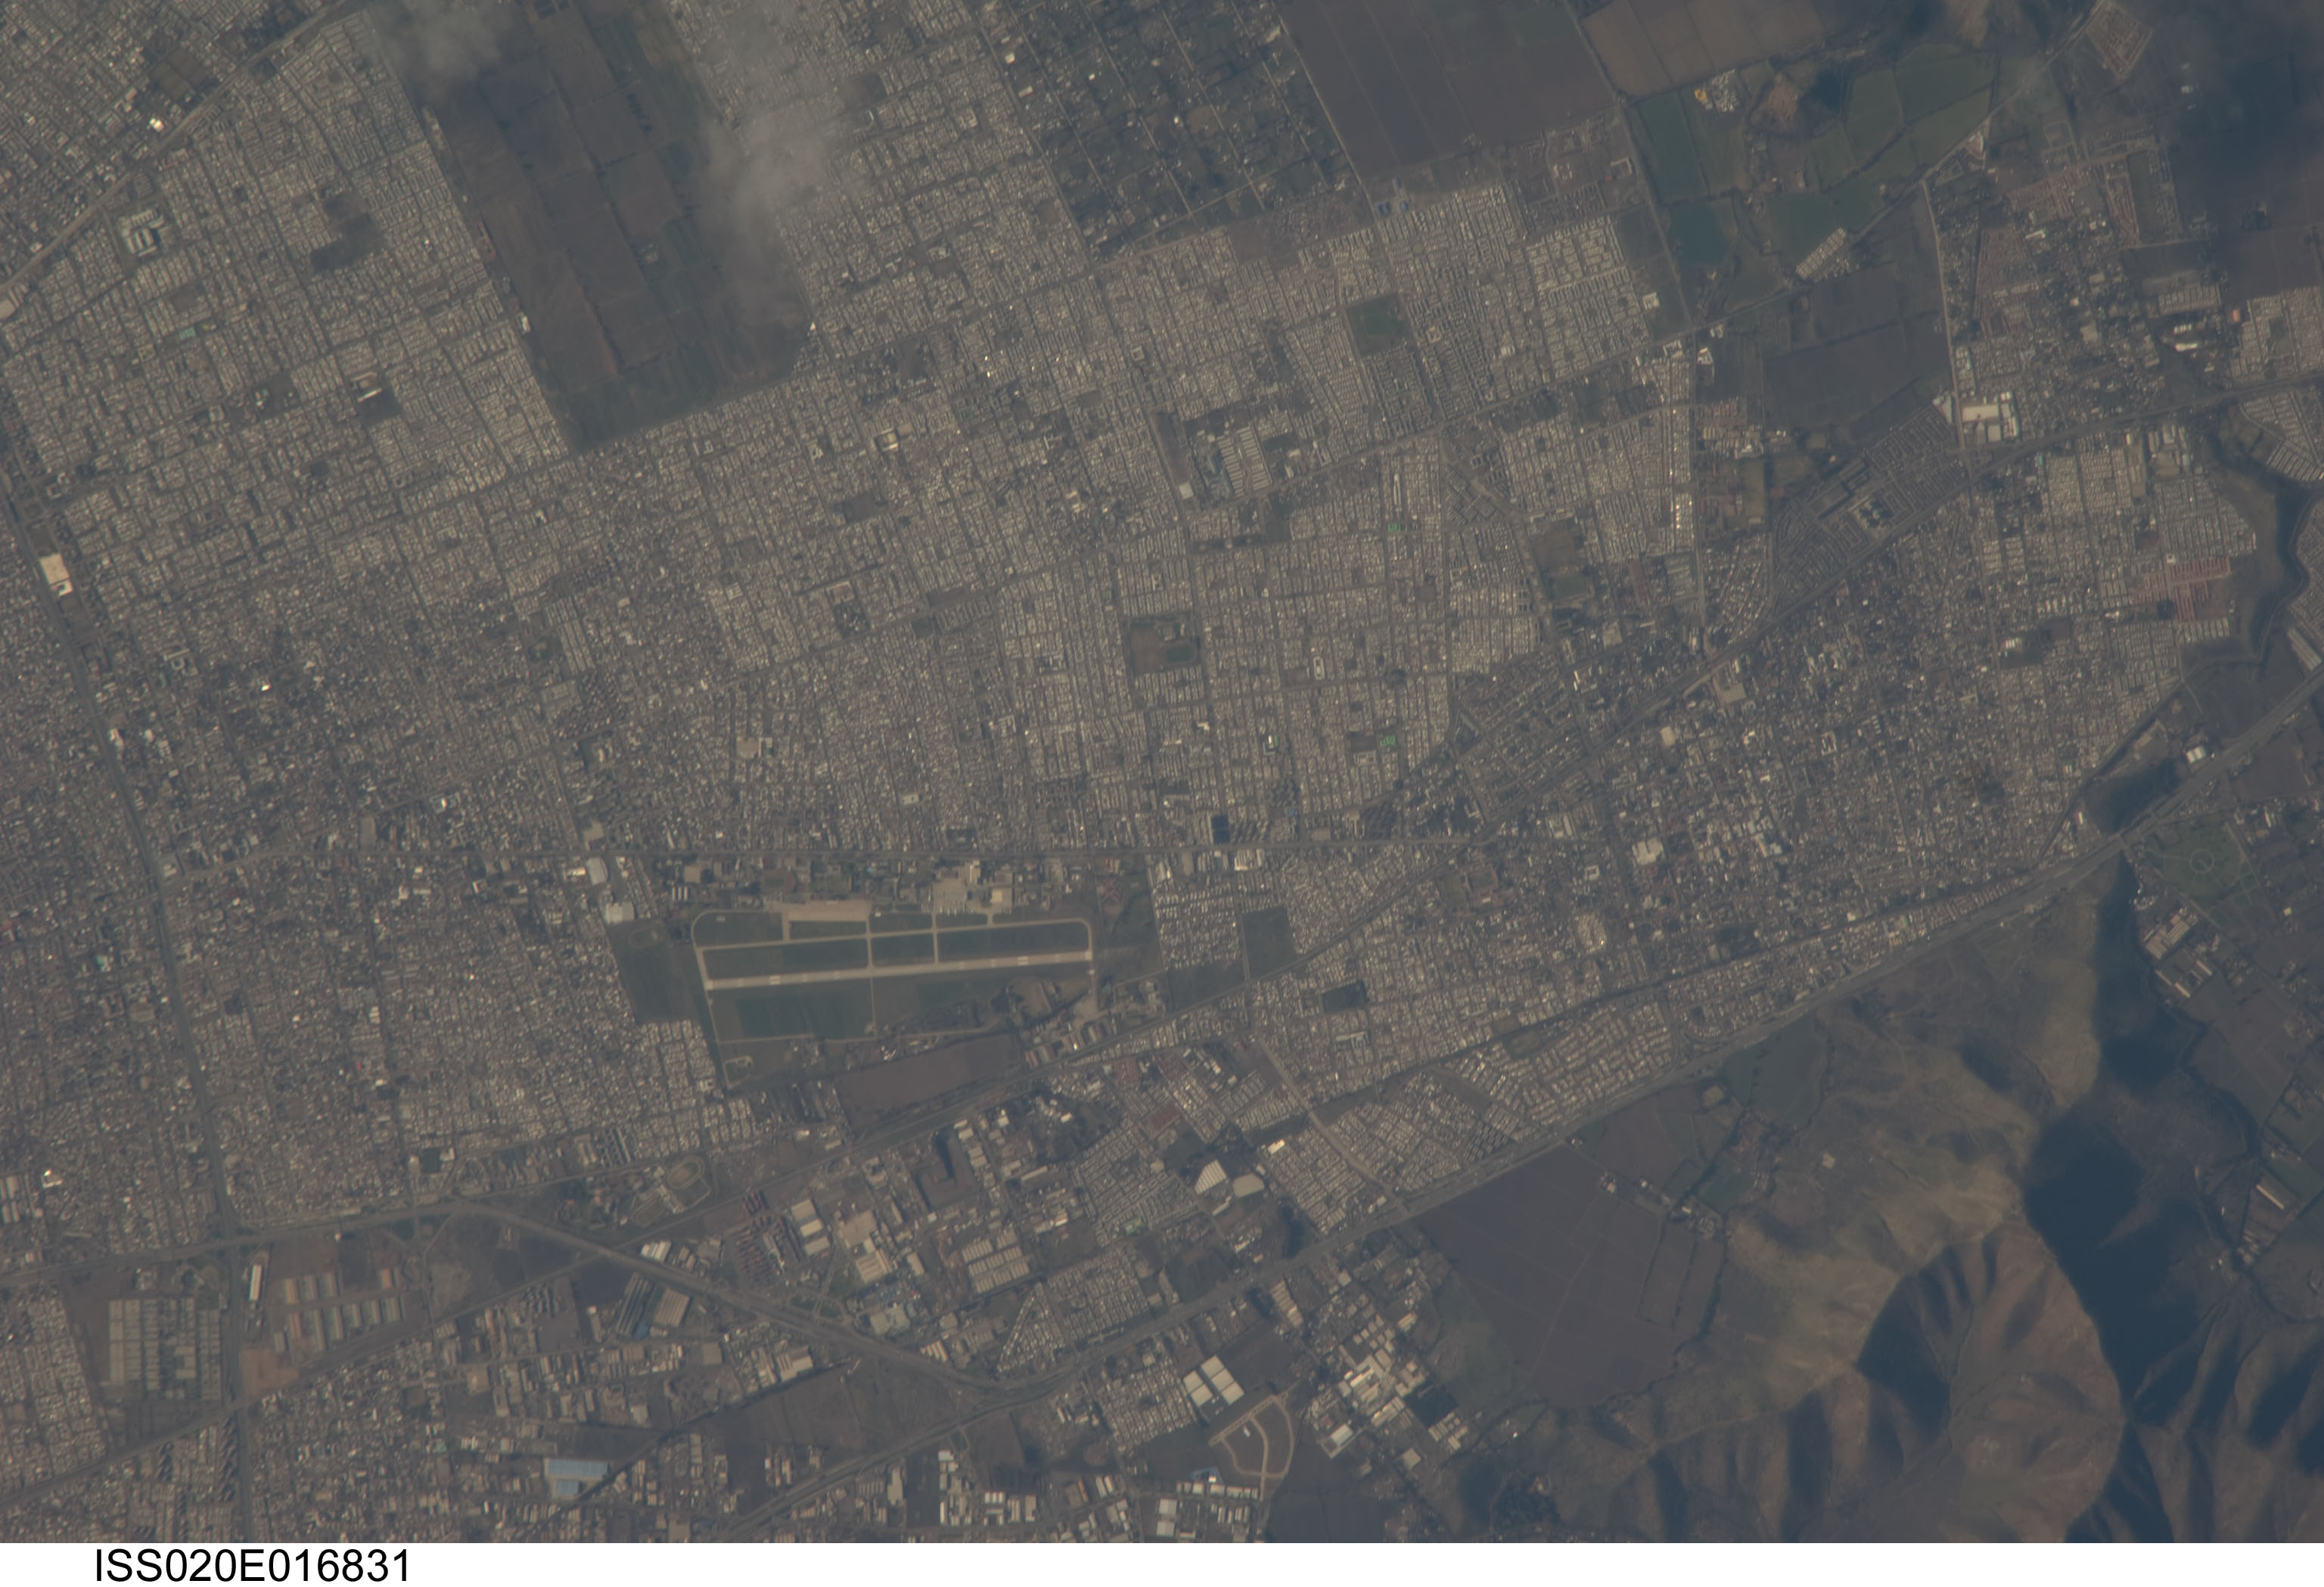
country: CHILE
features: SW. SANTIAGO, AIRPORT, HILLS, ROADS
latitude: -33.6
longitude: -70.6
